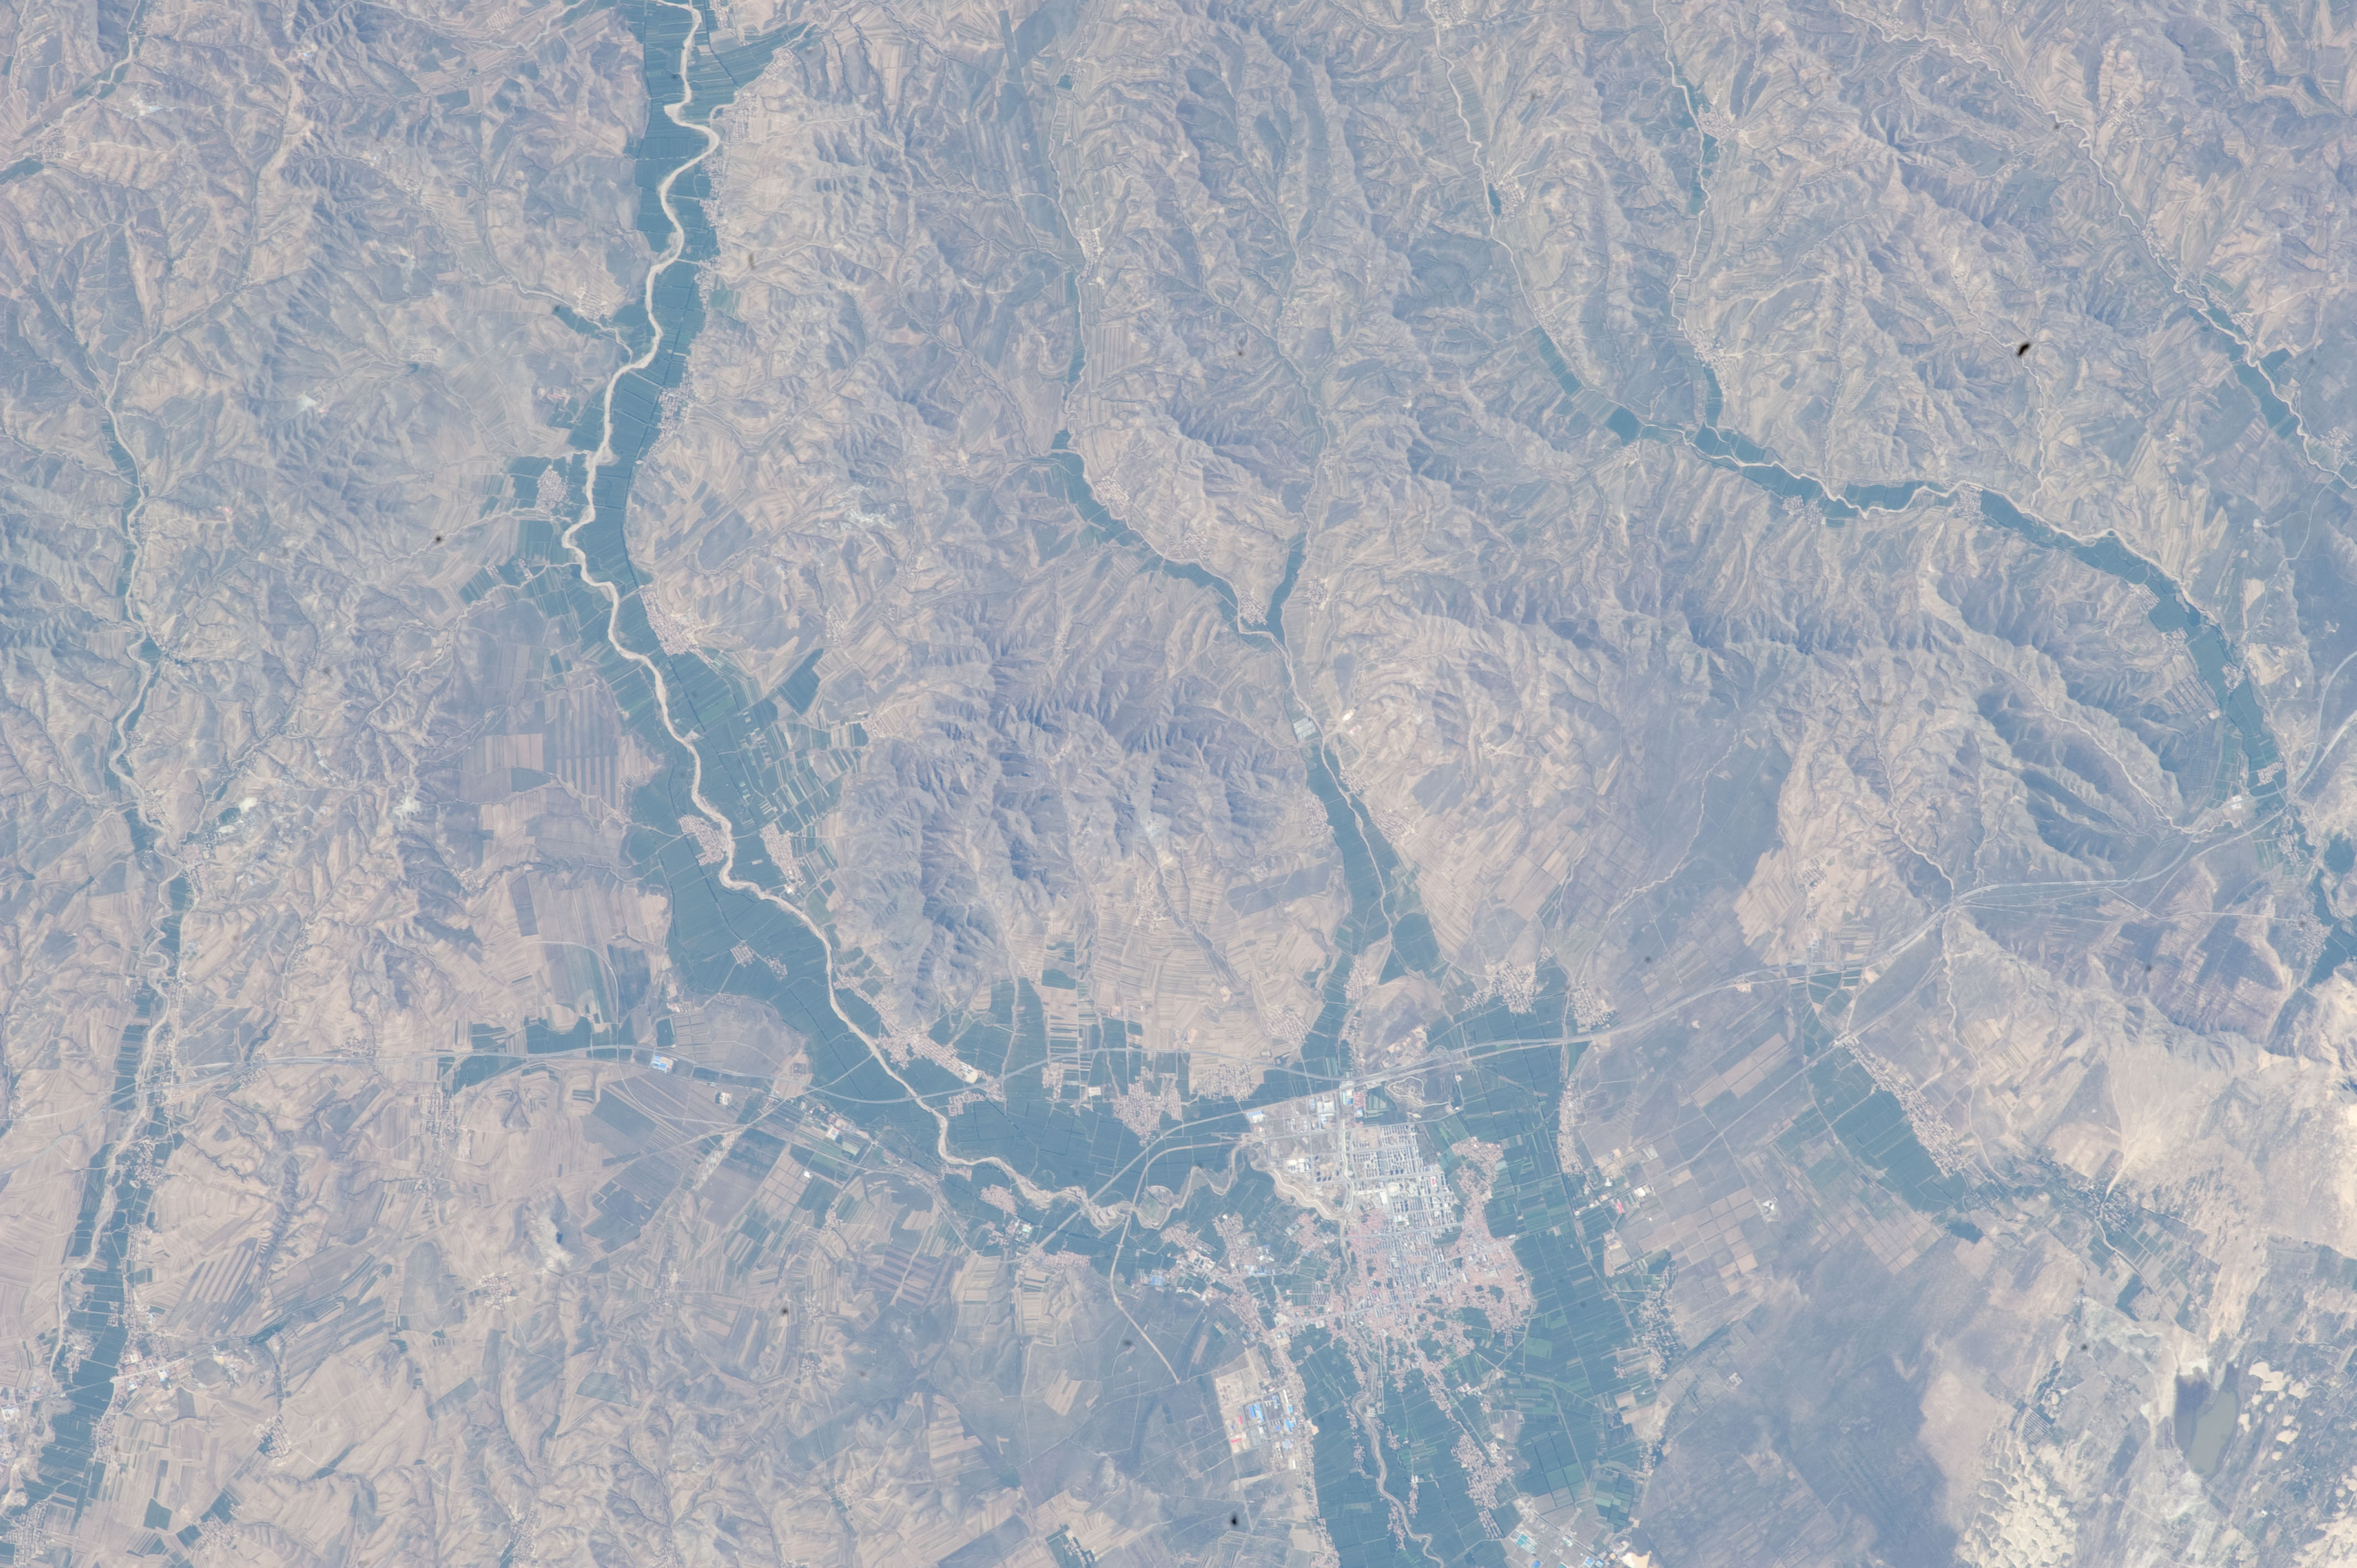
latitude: 42.9
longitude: 118.9
